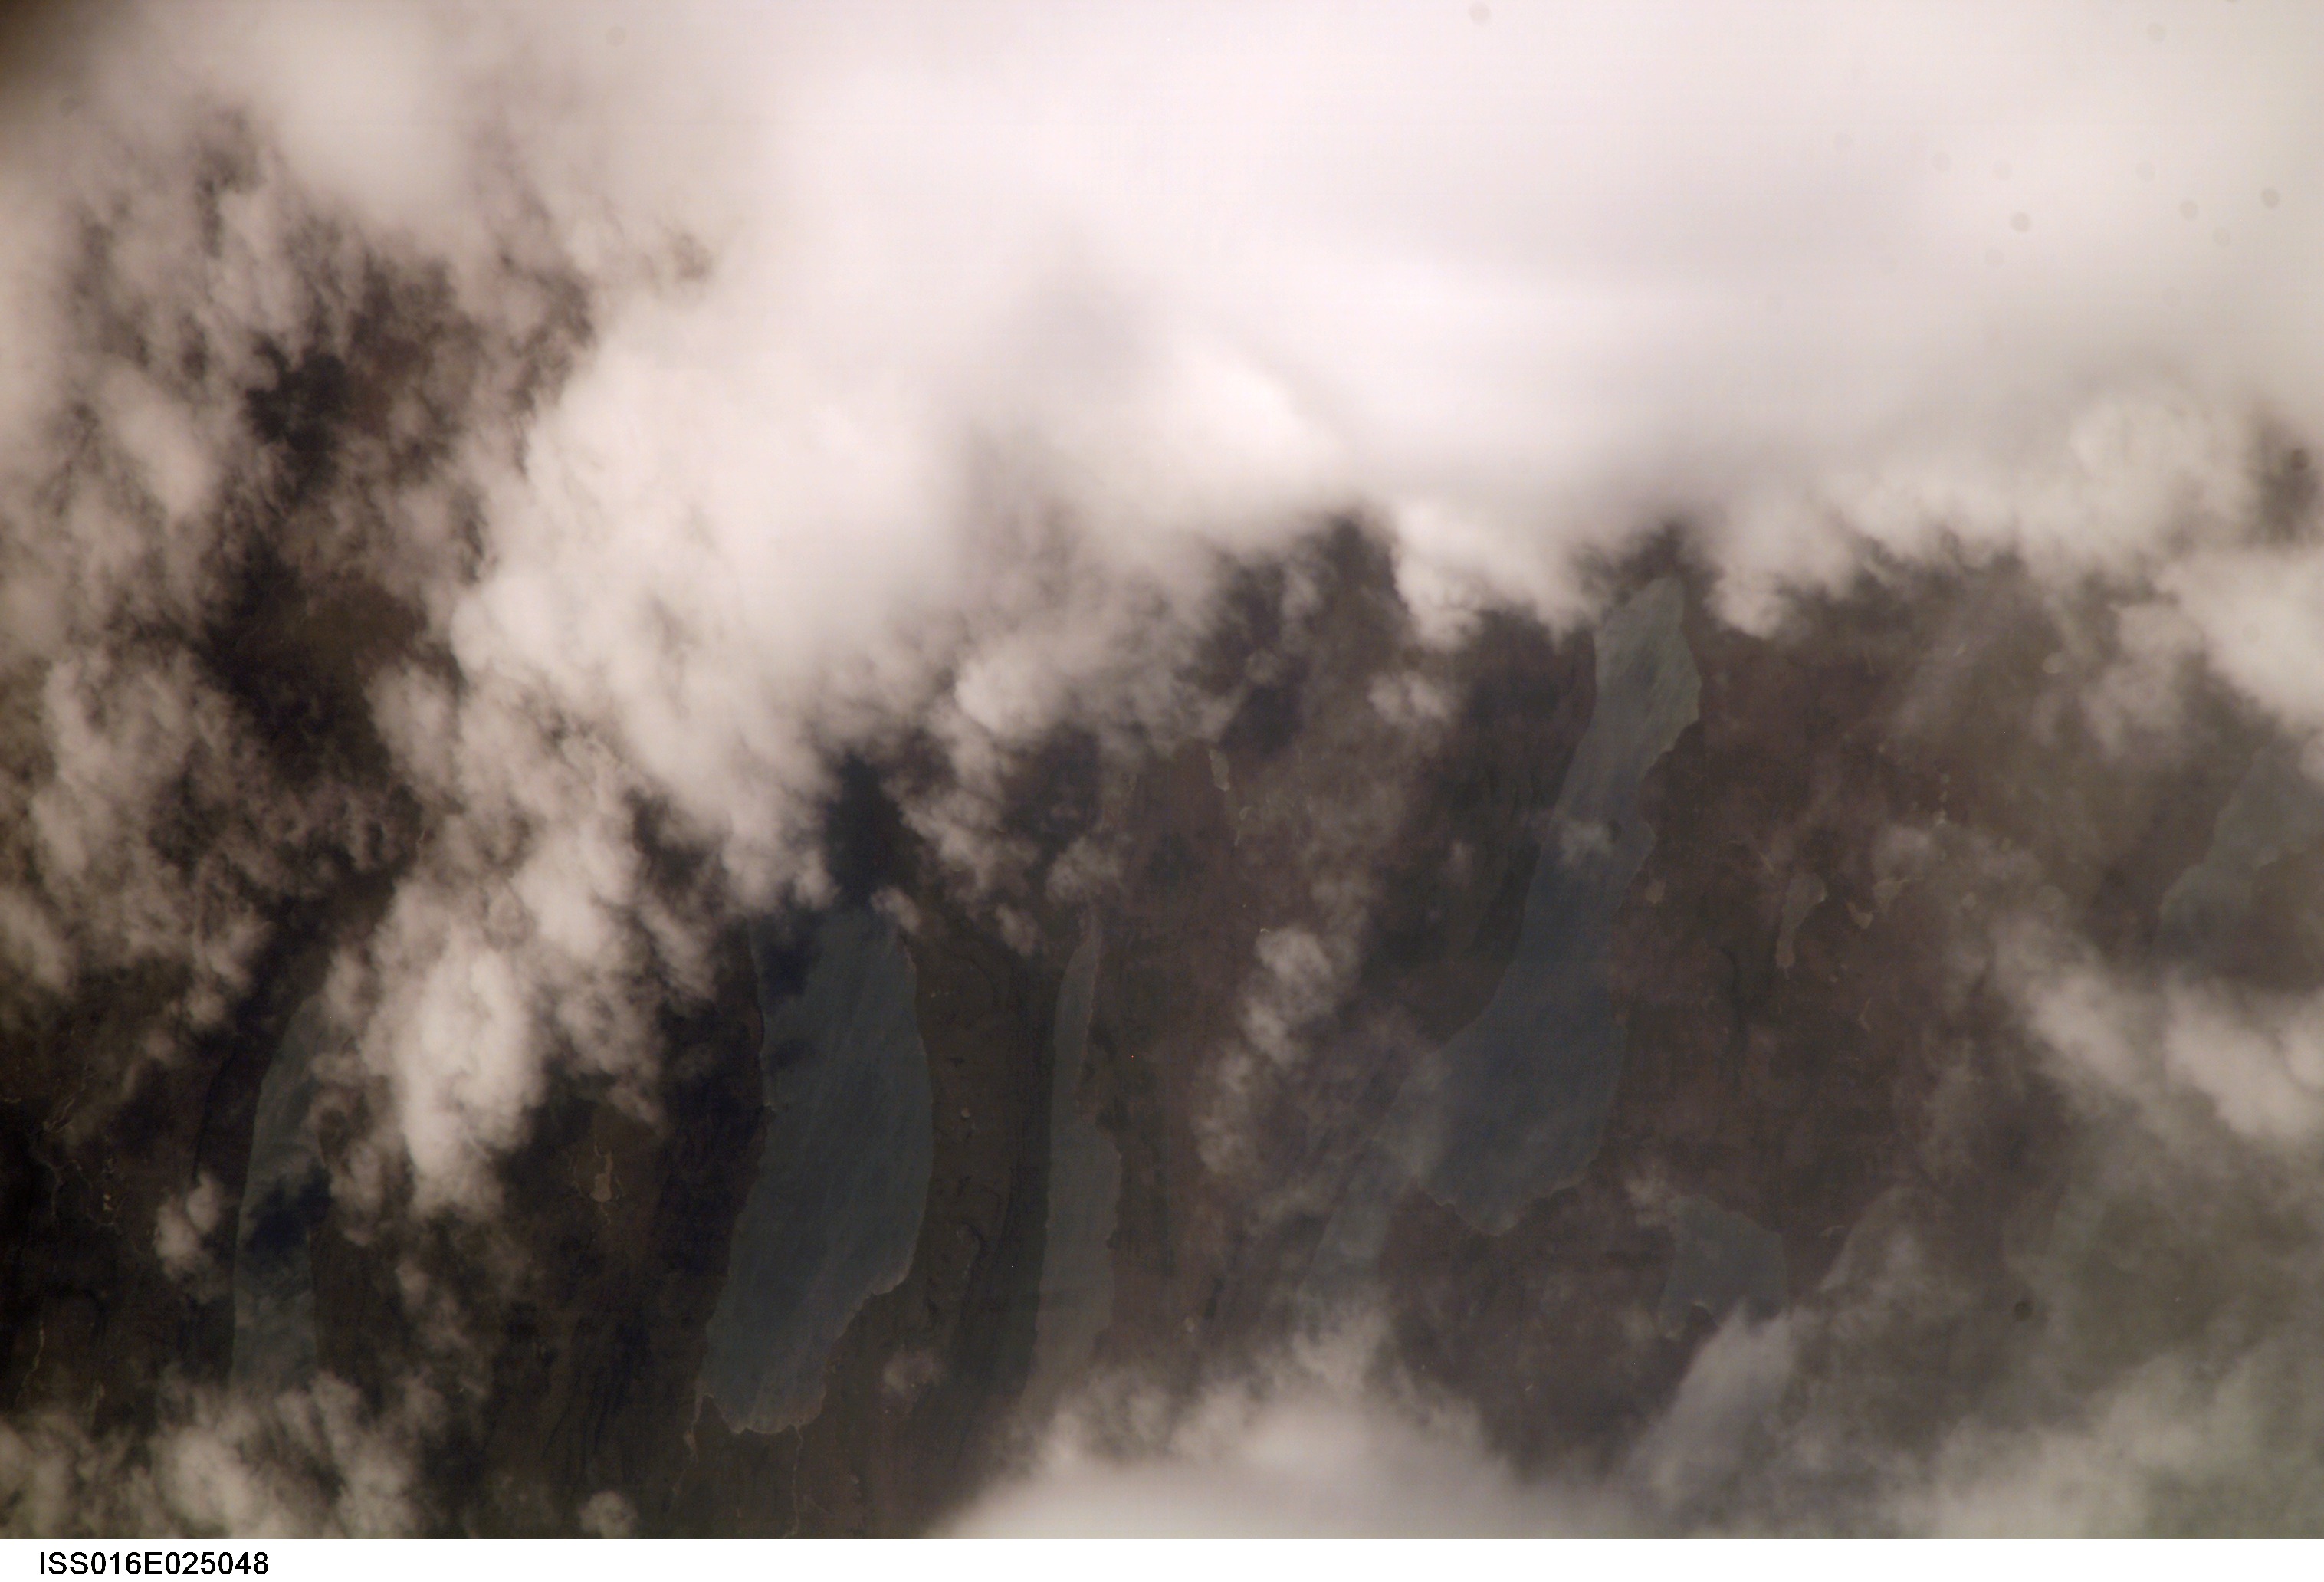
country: KERGUELEN ILES
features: GLACIATED VALLEYS, LAKES, MTS.
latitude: -49.4
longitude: 69.6
